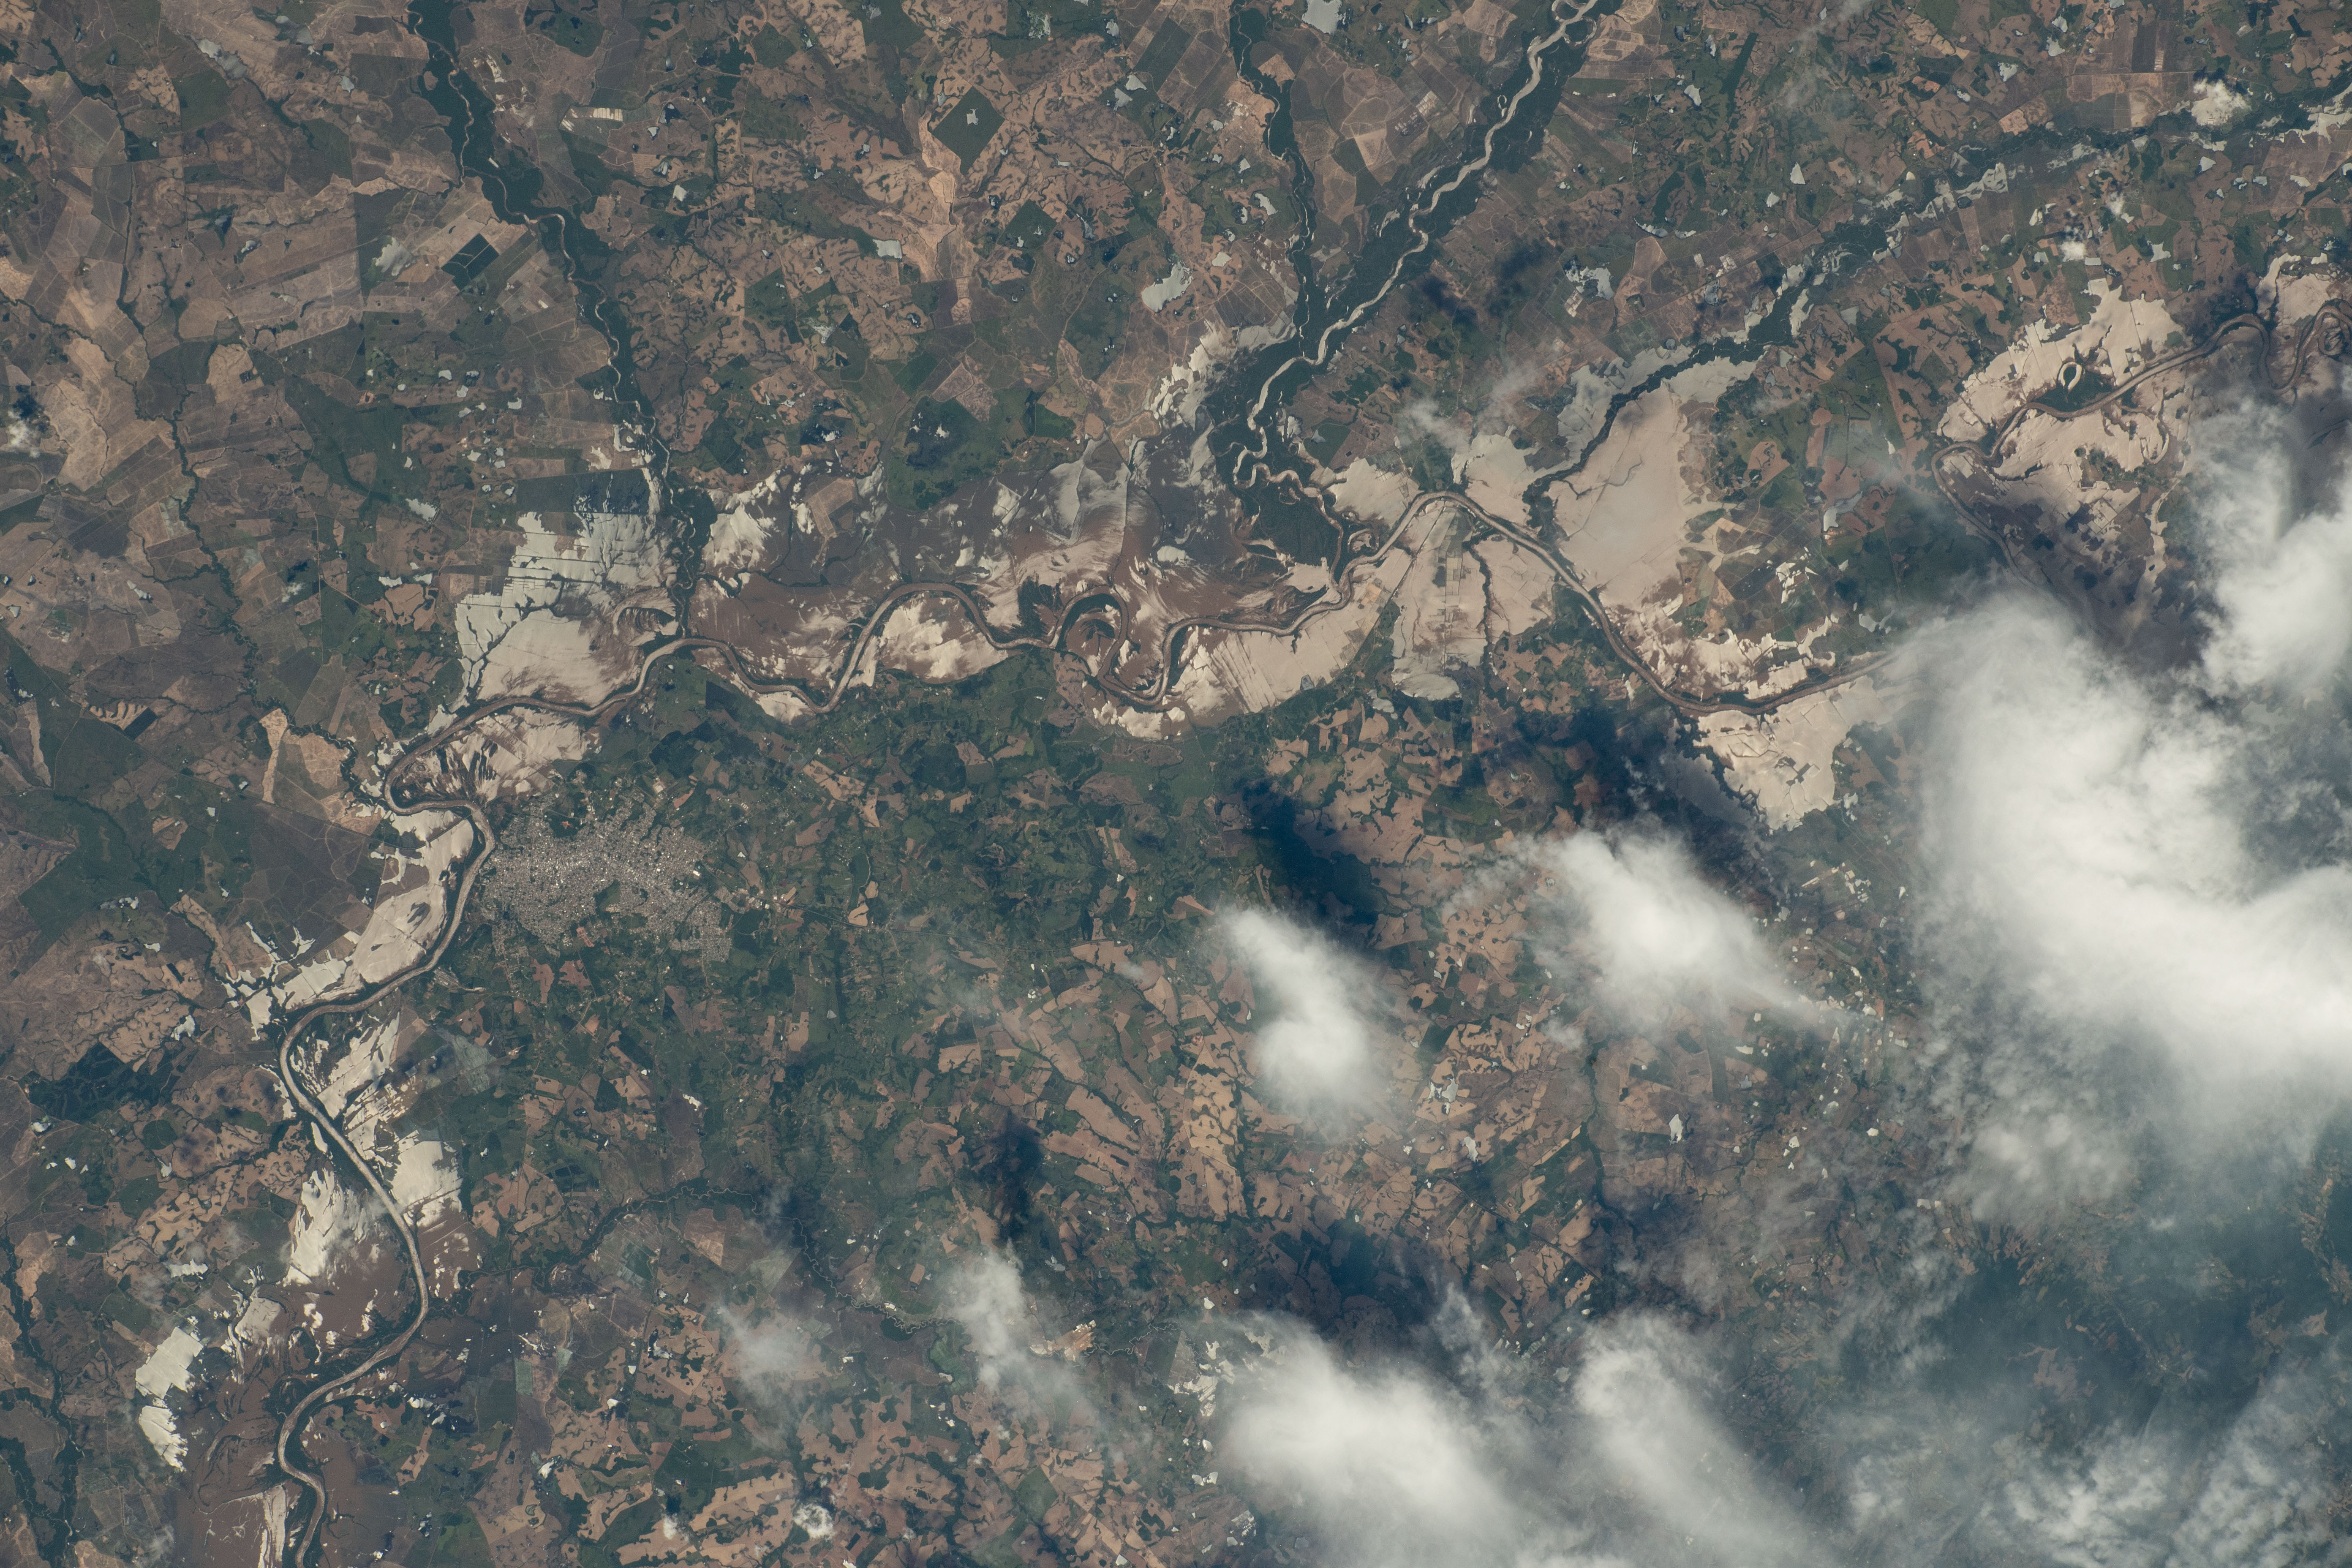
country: BRAZIL
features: CACHOEIRA DO SUL
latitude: -29.9
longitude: -53.0
